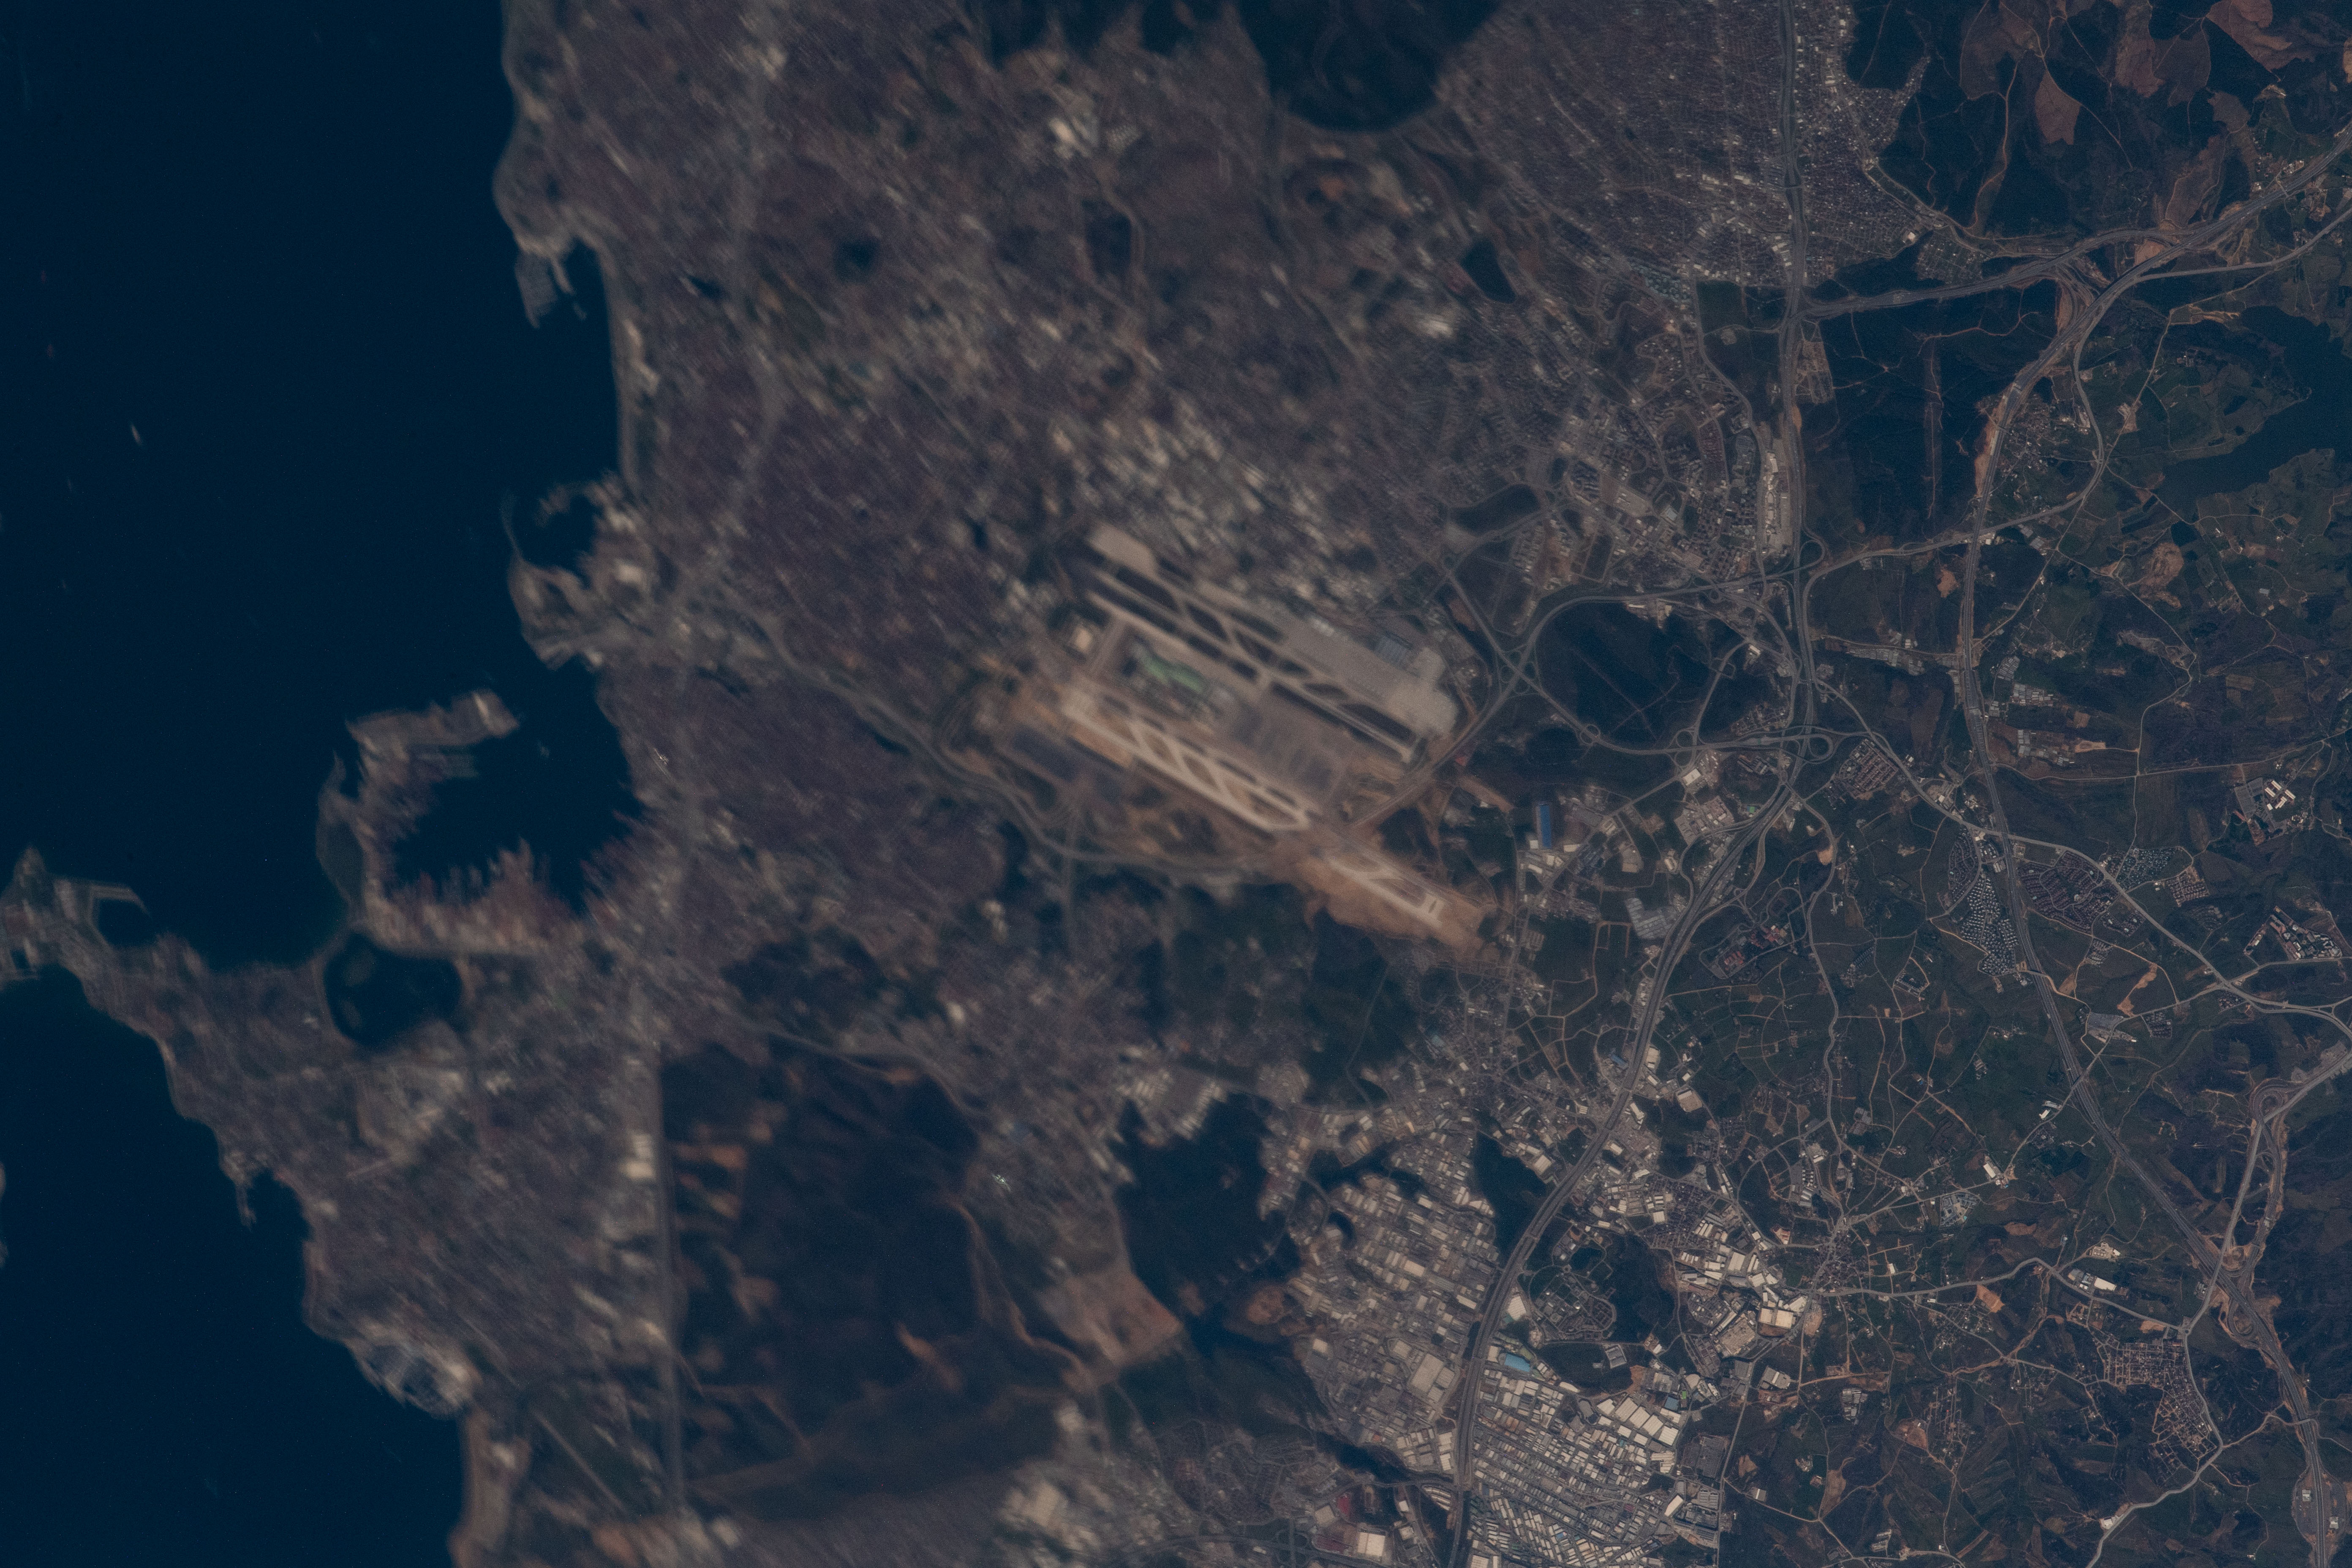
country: TURKEY
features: MARMARA SEA
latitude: 40.9
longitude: 29.3
